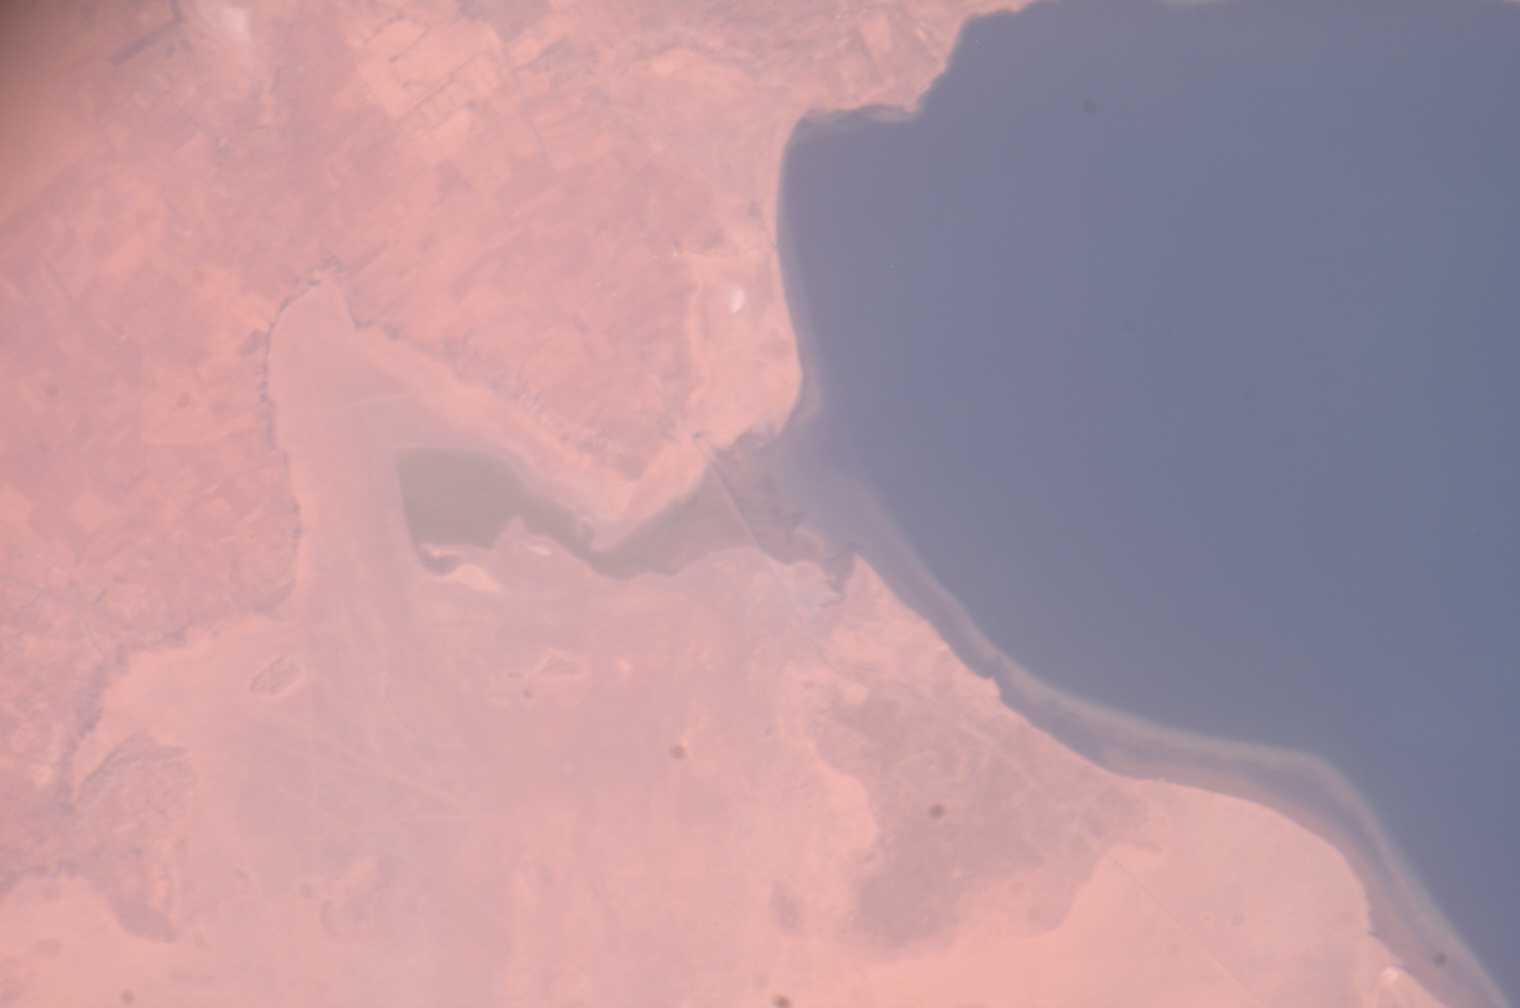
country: TUNISIA
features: COAST, NW. OF BEN GUERDANE
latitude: 33.3
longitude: 11.1
